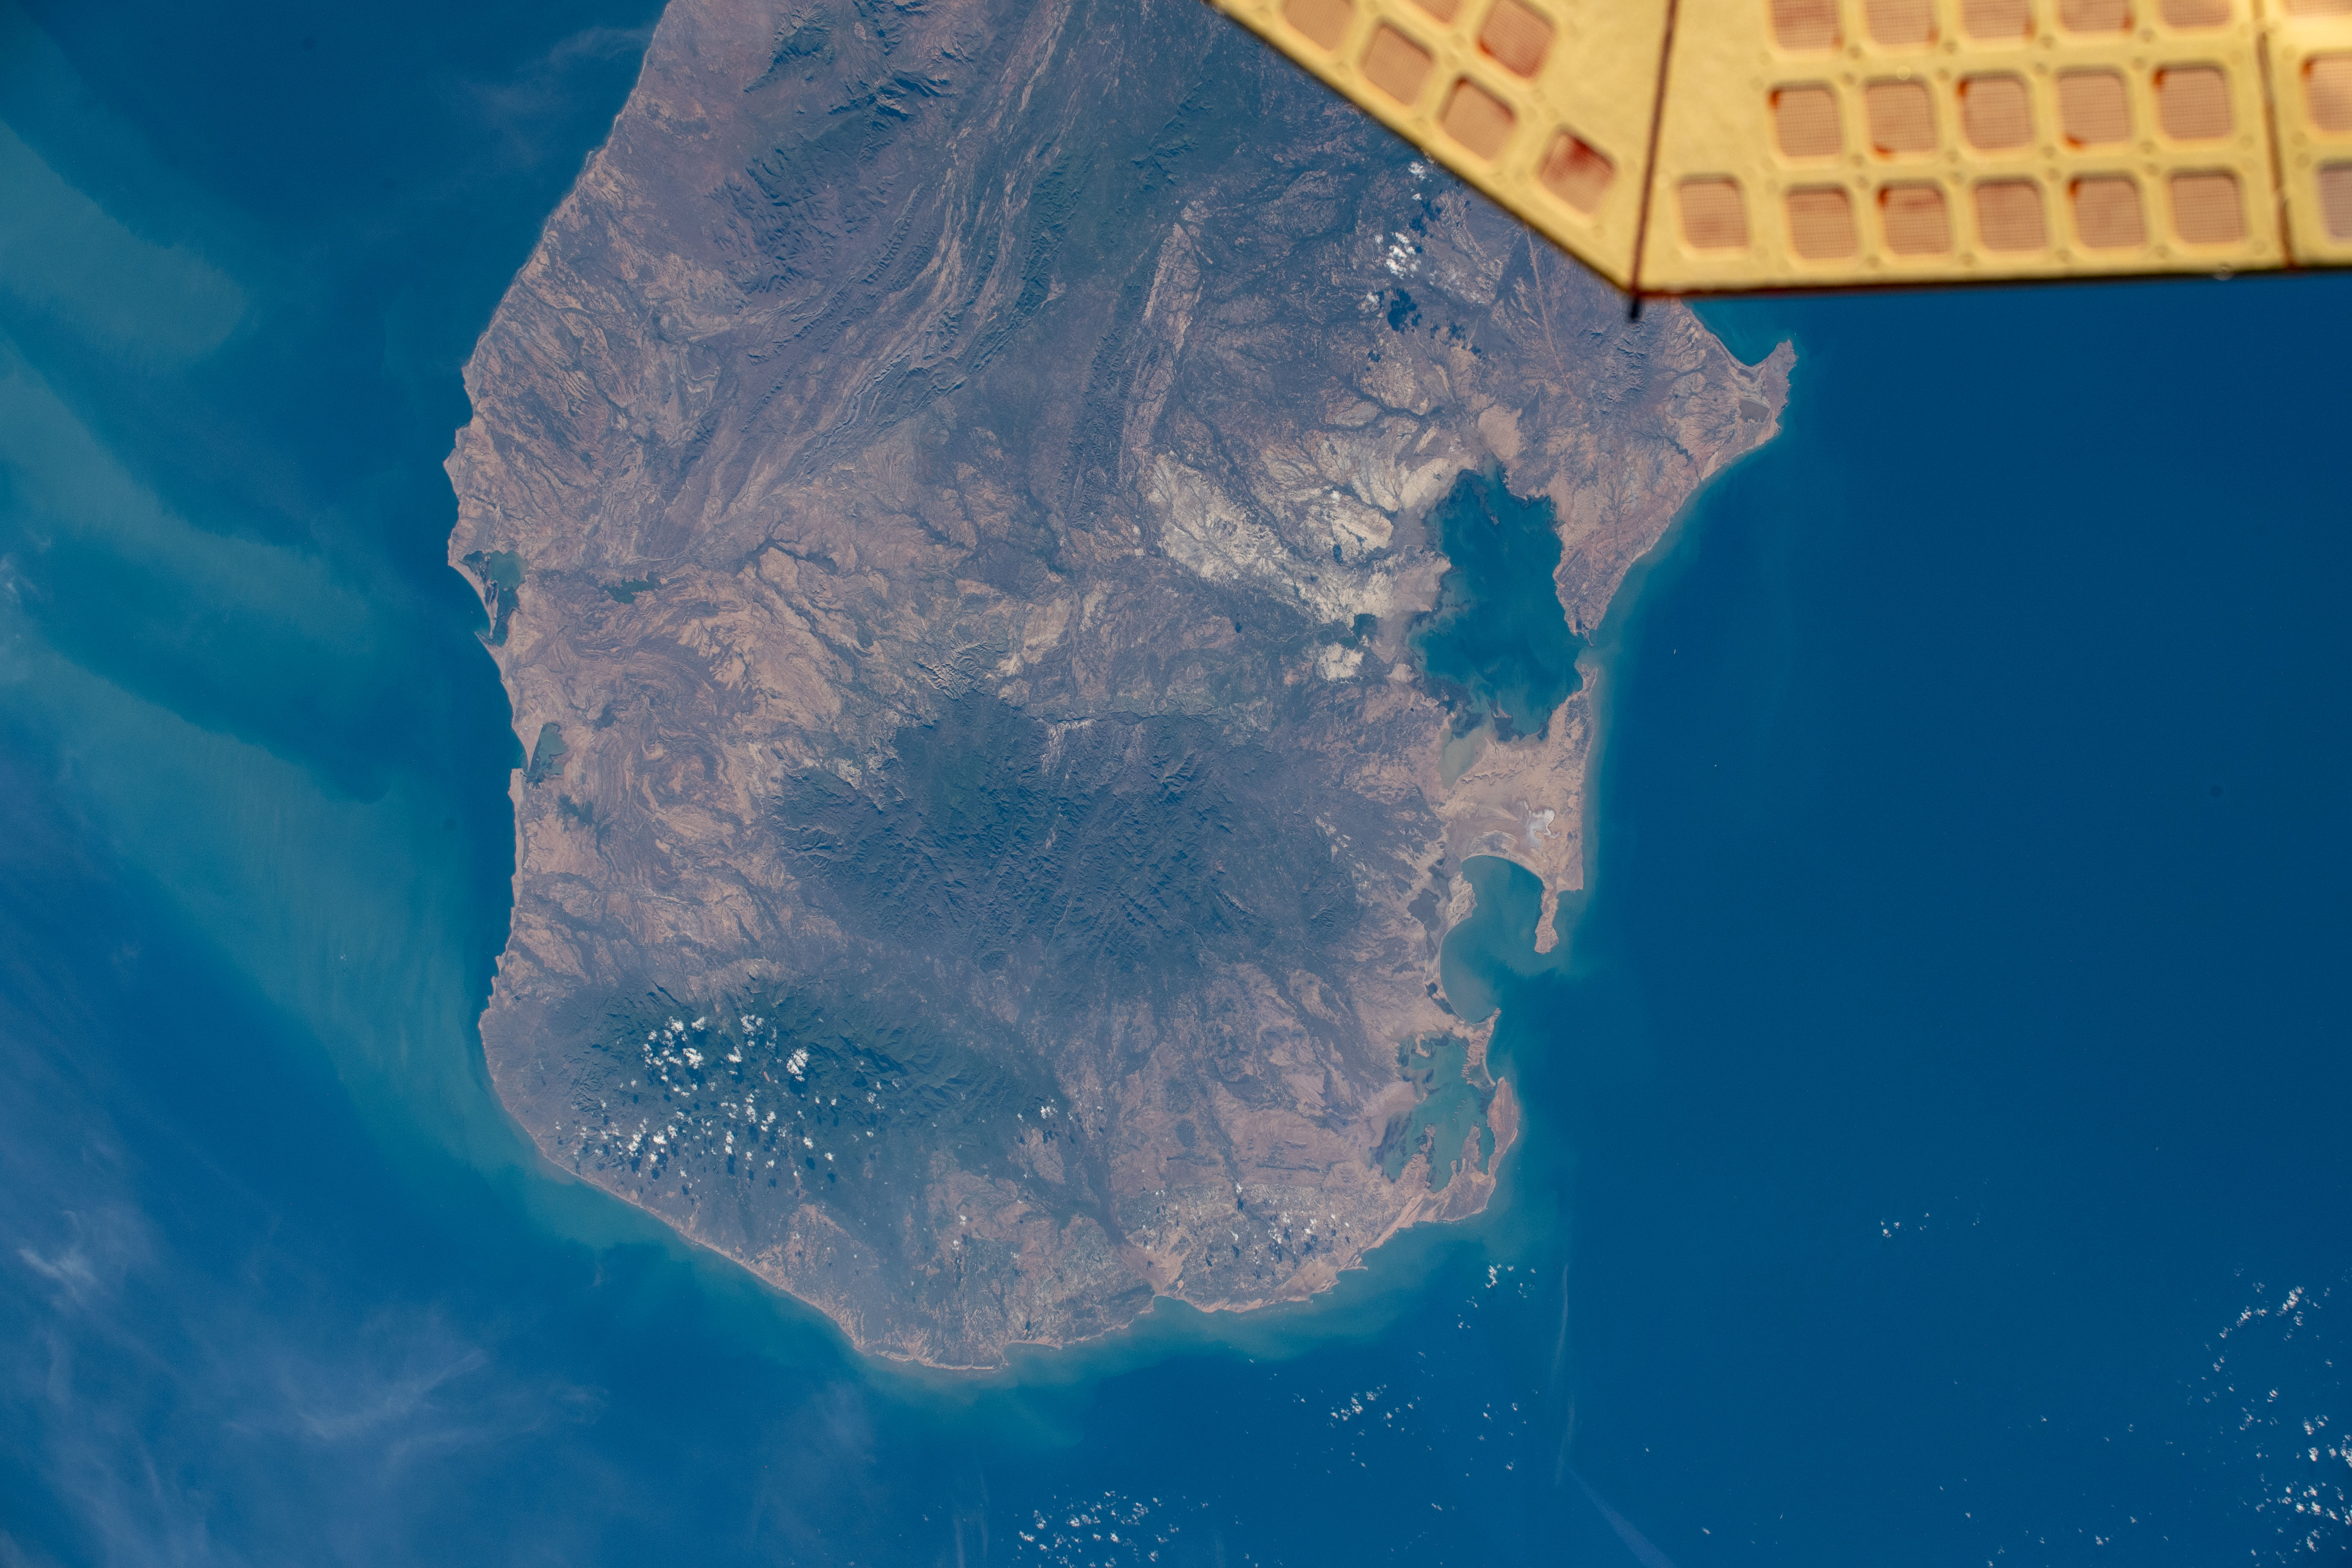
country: COLOMBIA
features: GULF OF VENEZUELA, MACUIRA NATIONAL PARK
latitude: 12.2
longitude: -71.8
